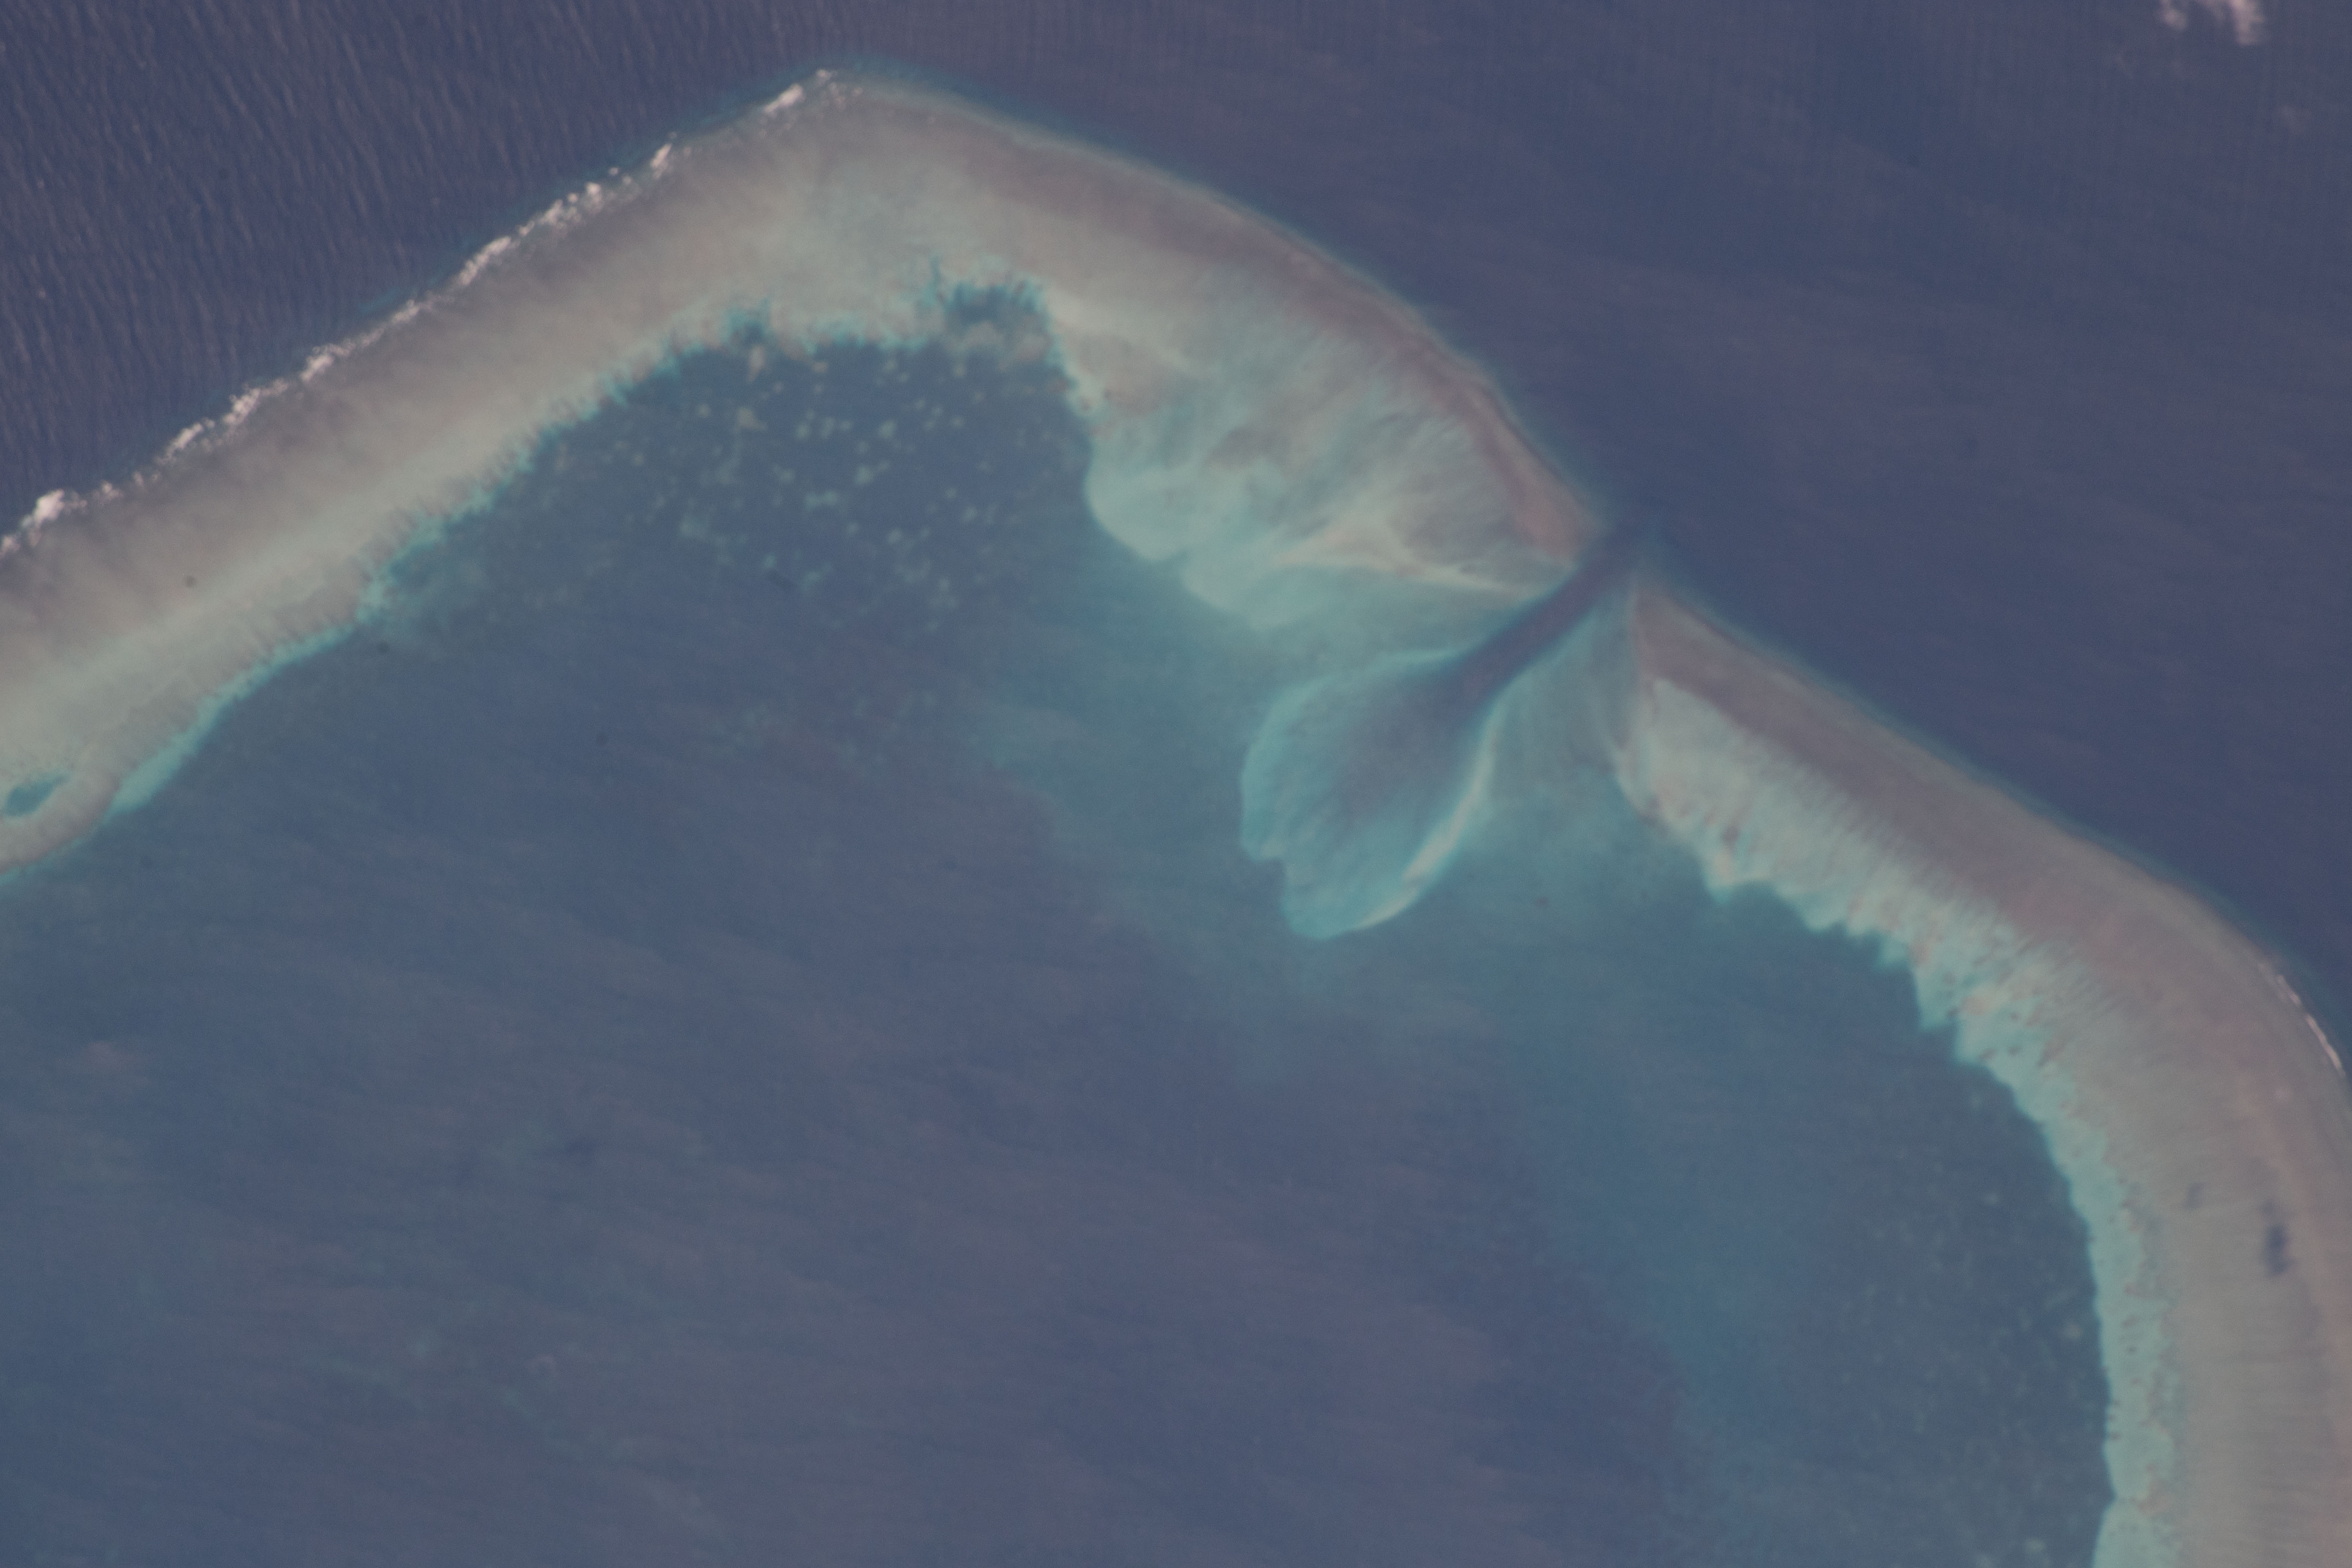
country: AUSTRALIA-WA
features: WESTERN AUSTRALIA, SERINGAPATAM REEF, TIMOR SEA, INDIAN OCEAN
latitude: -14.0
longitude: 121.9
